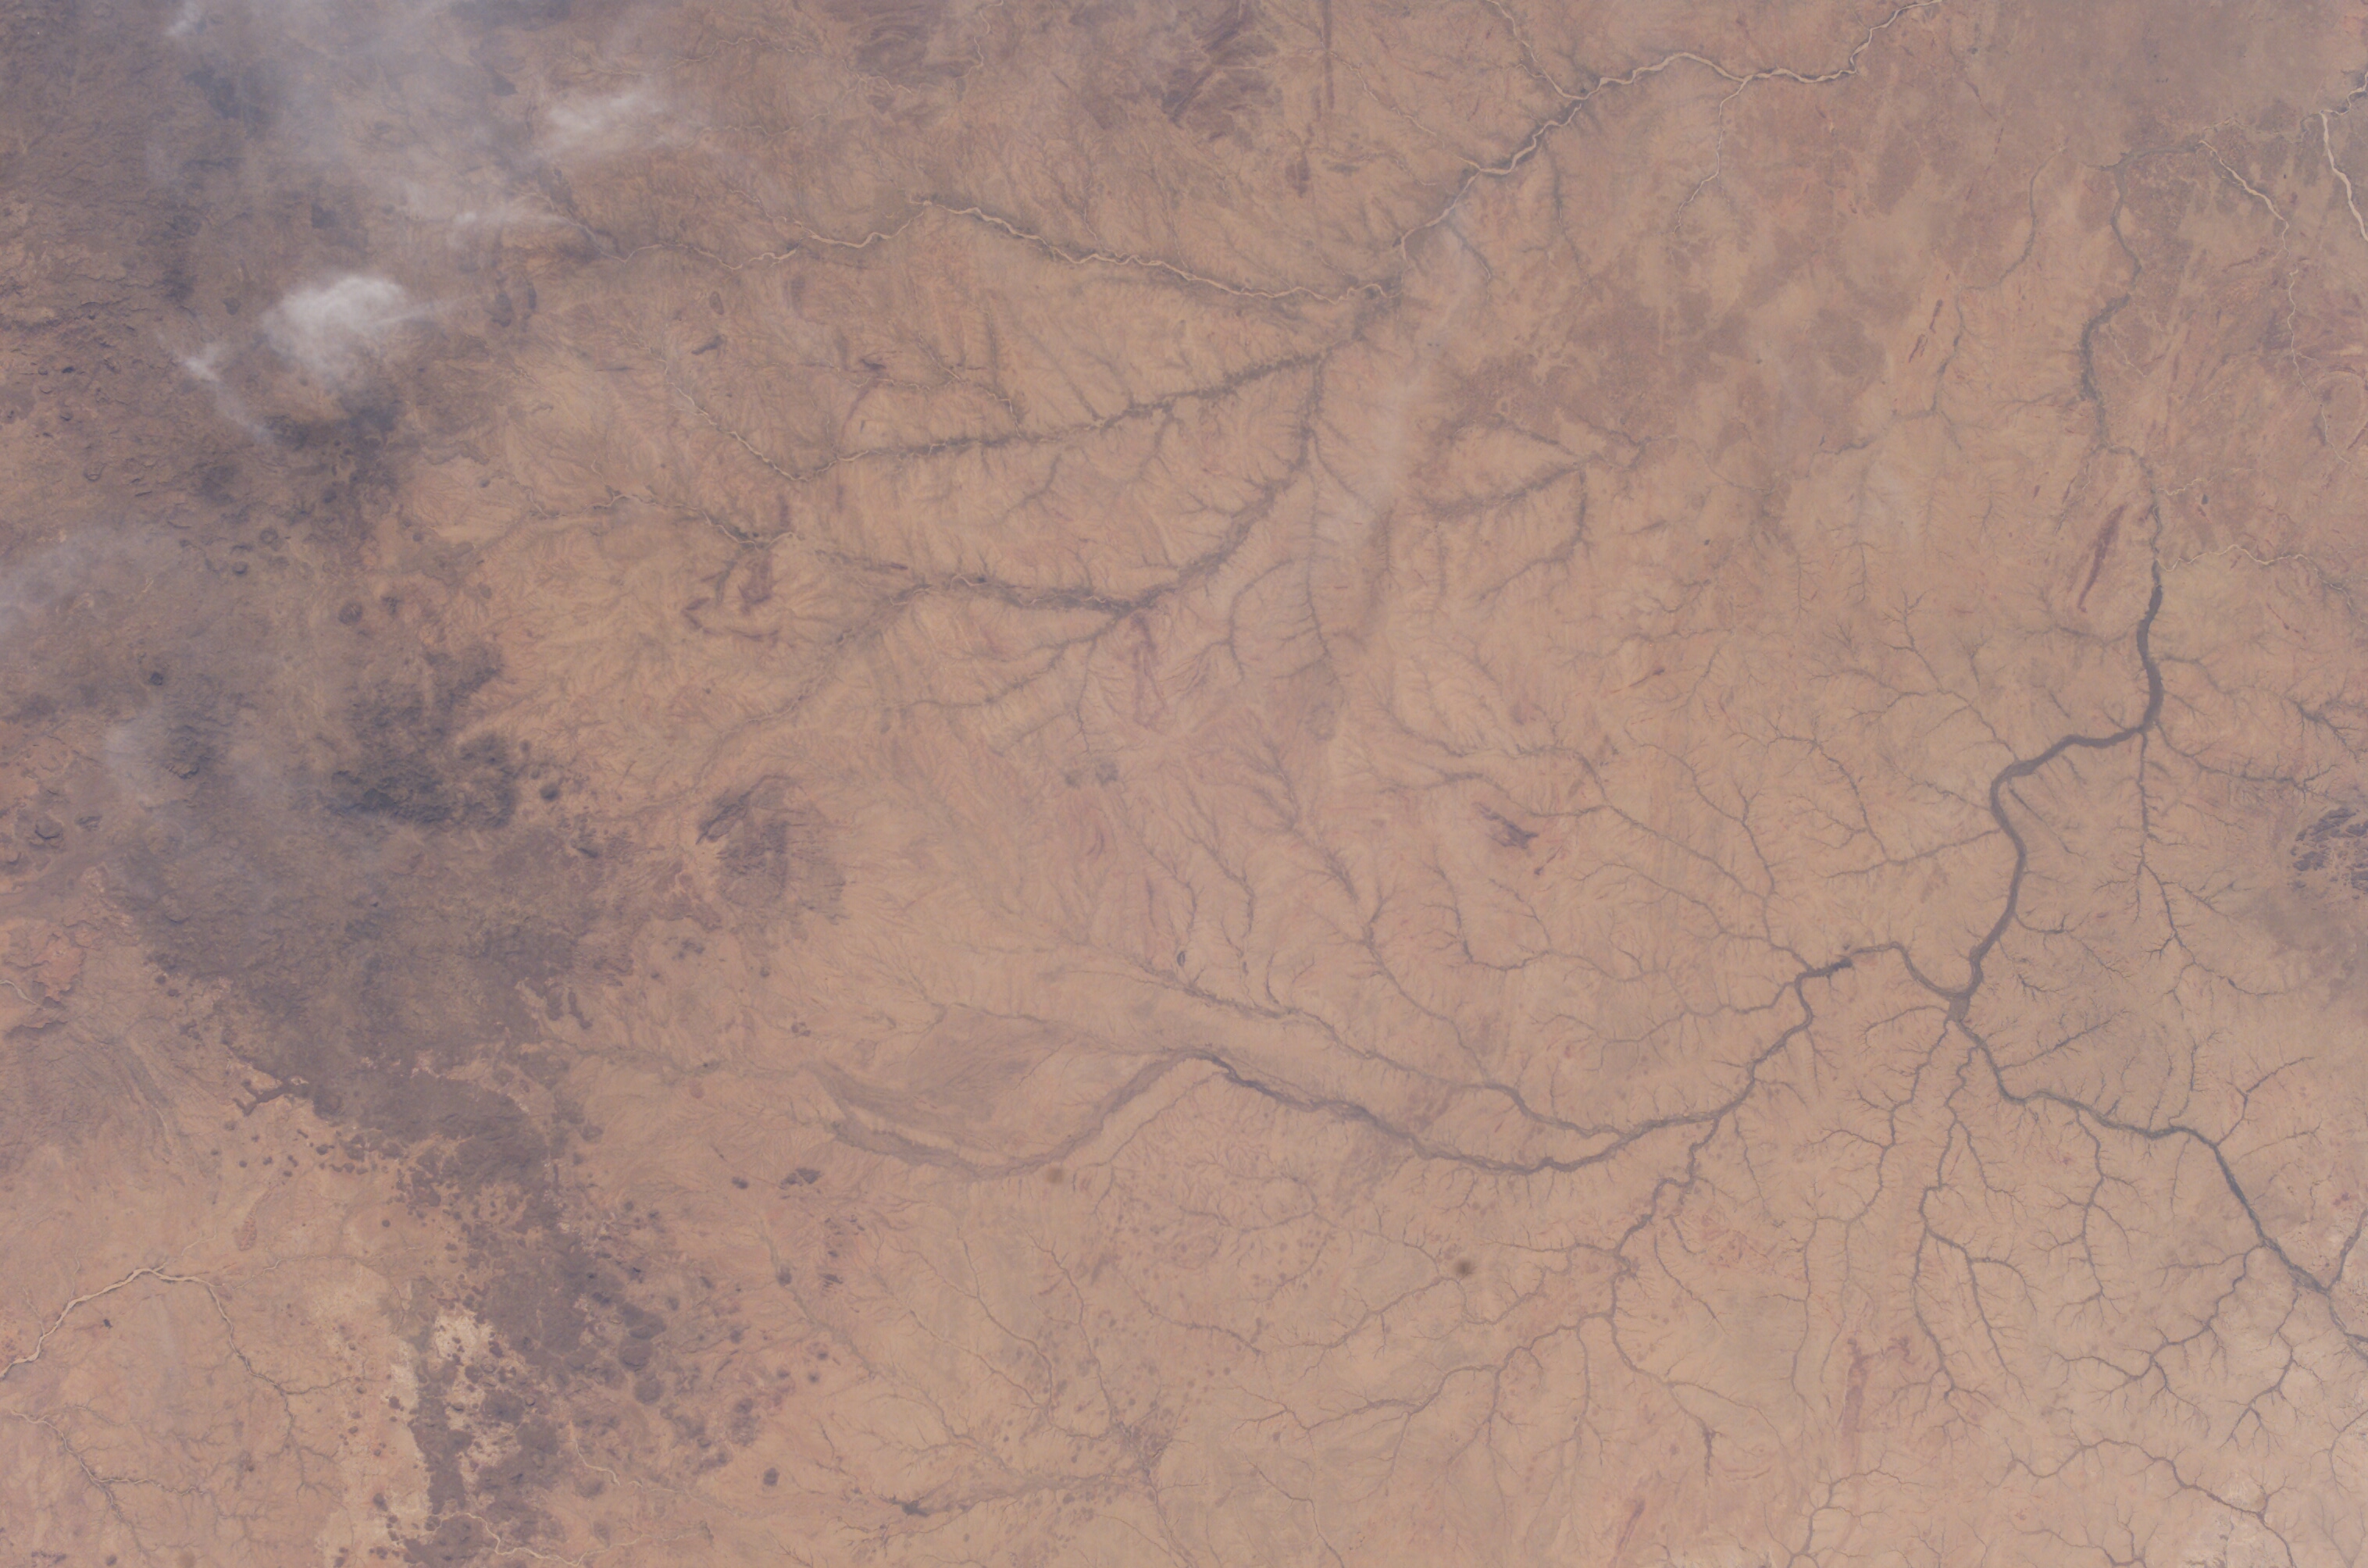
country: SUDAN
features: WADI AZUM, J. MARRA FOOTHILLS
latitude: 14.0
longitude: 23.5
